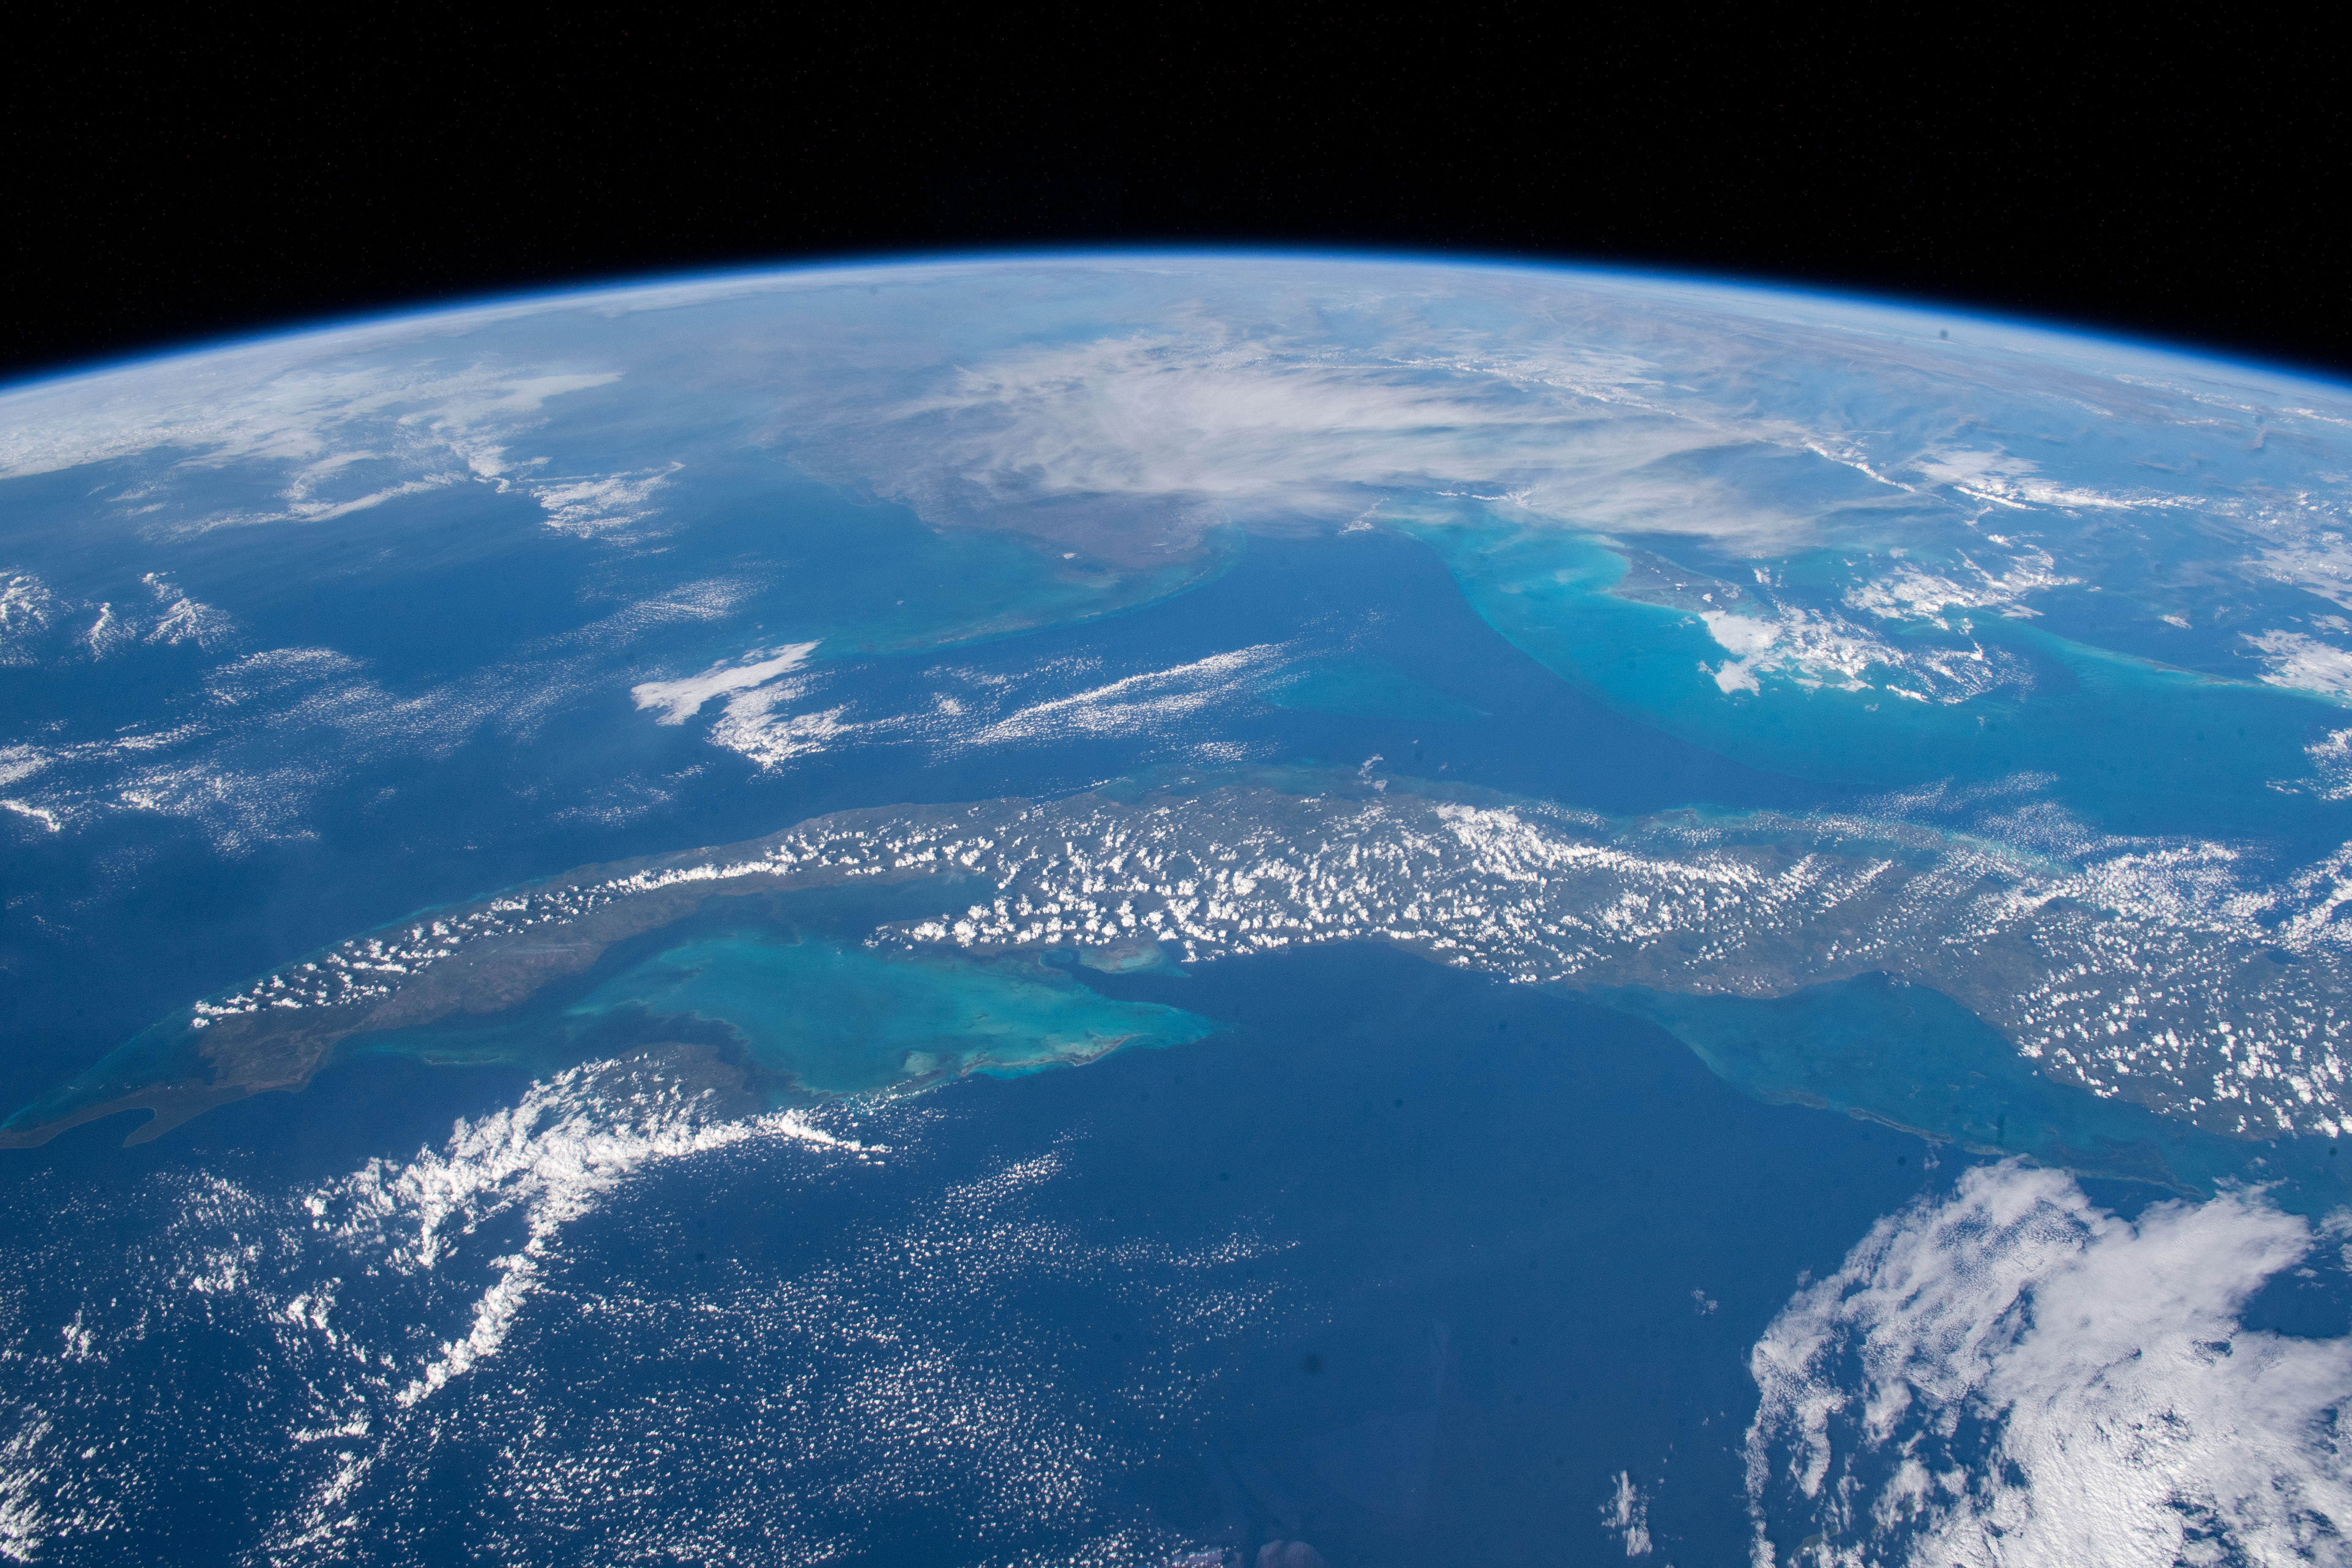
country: CUBA
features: CUBA
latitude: 23.0
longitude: -80.5
